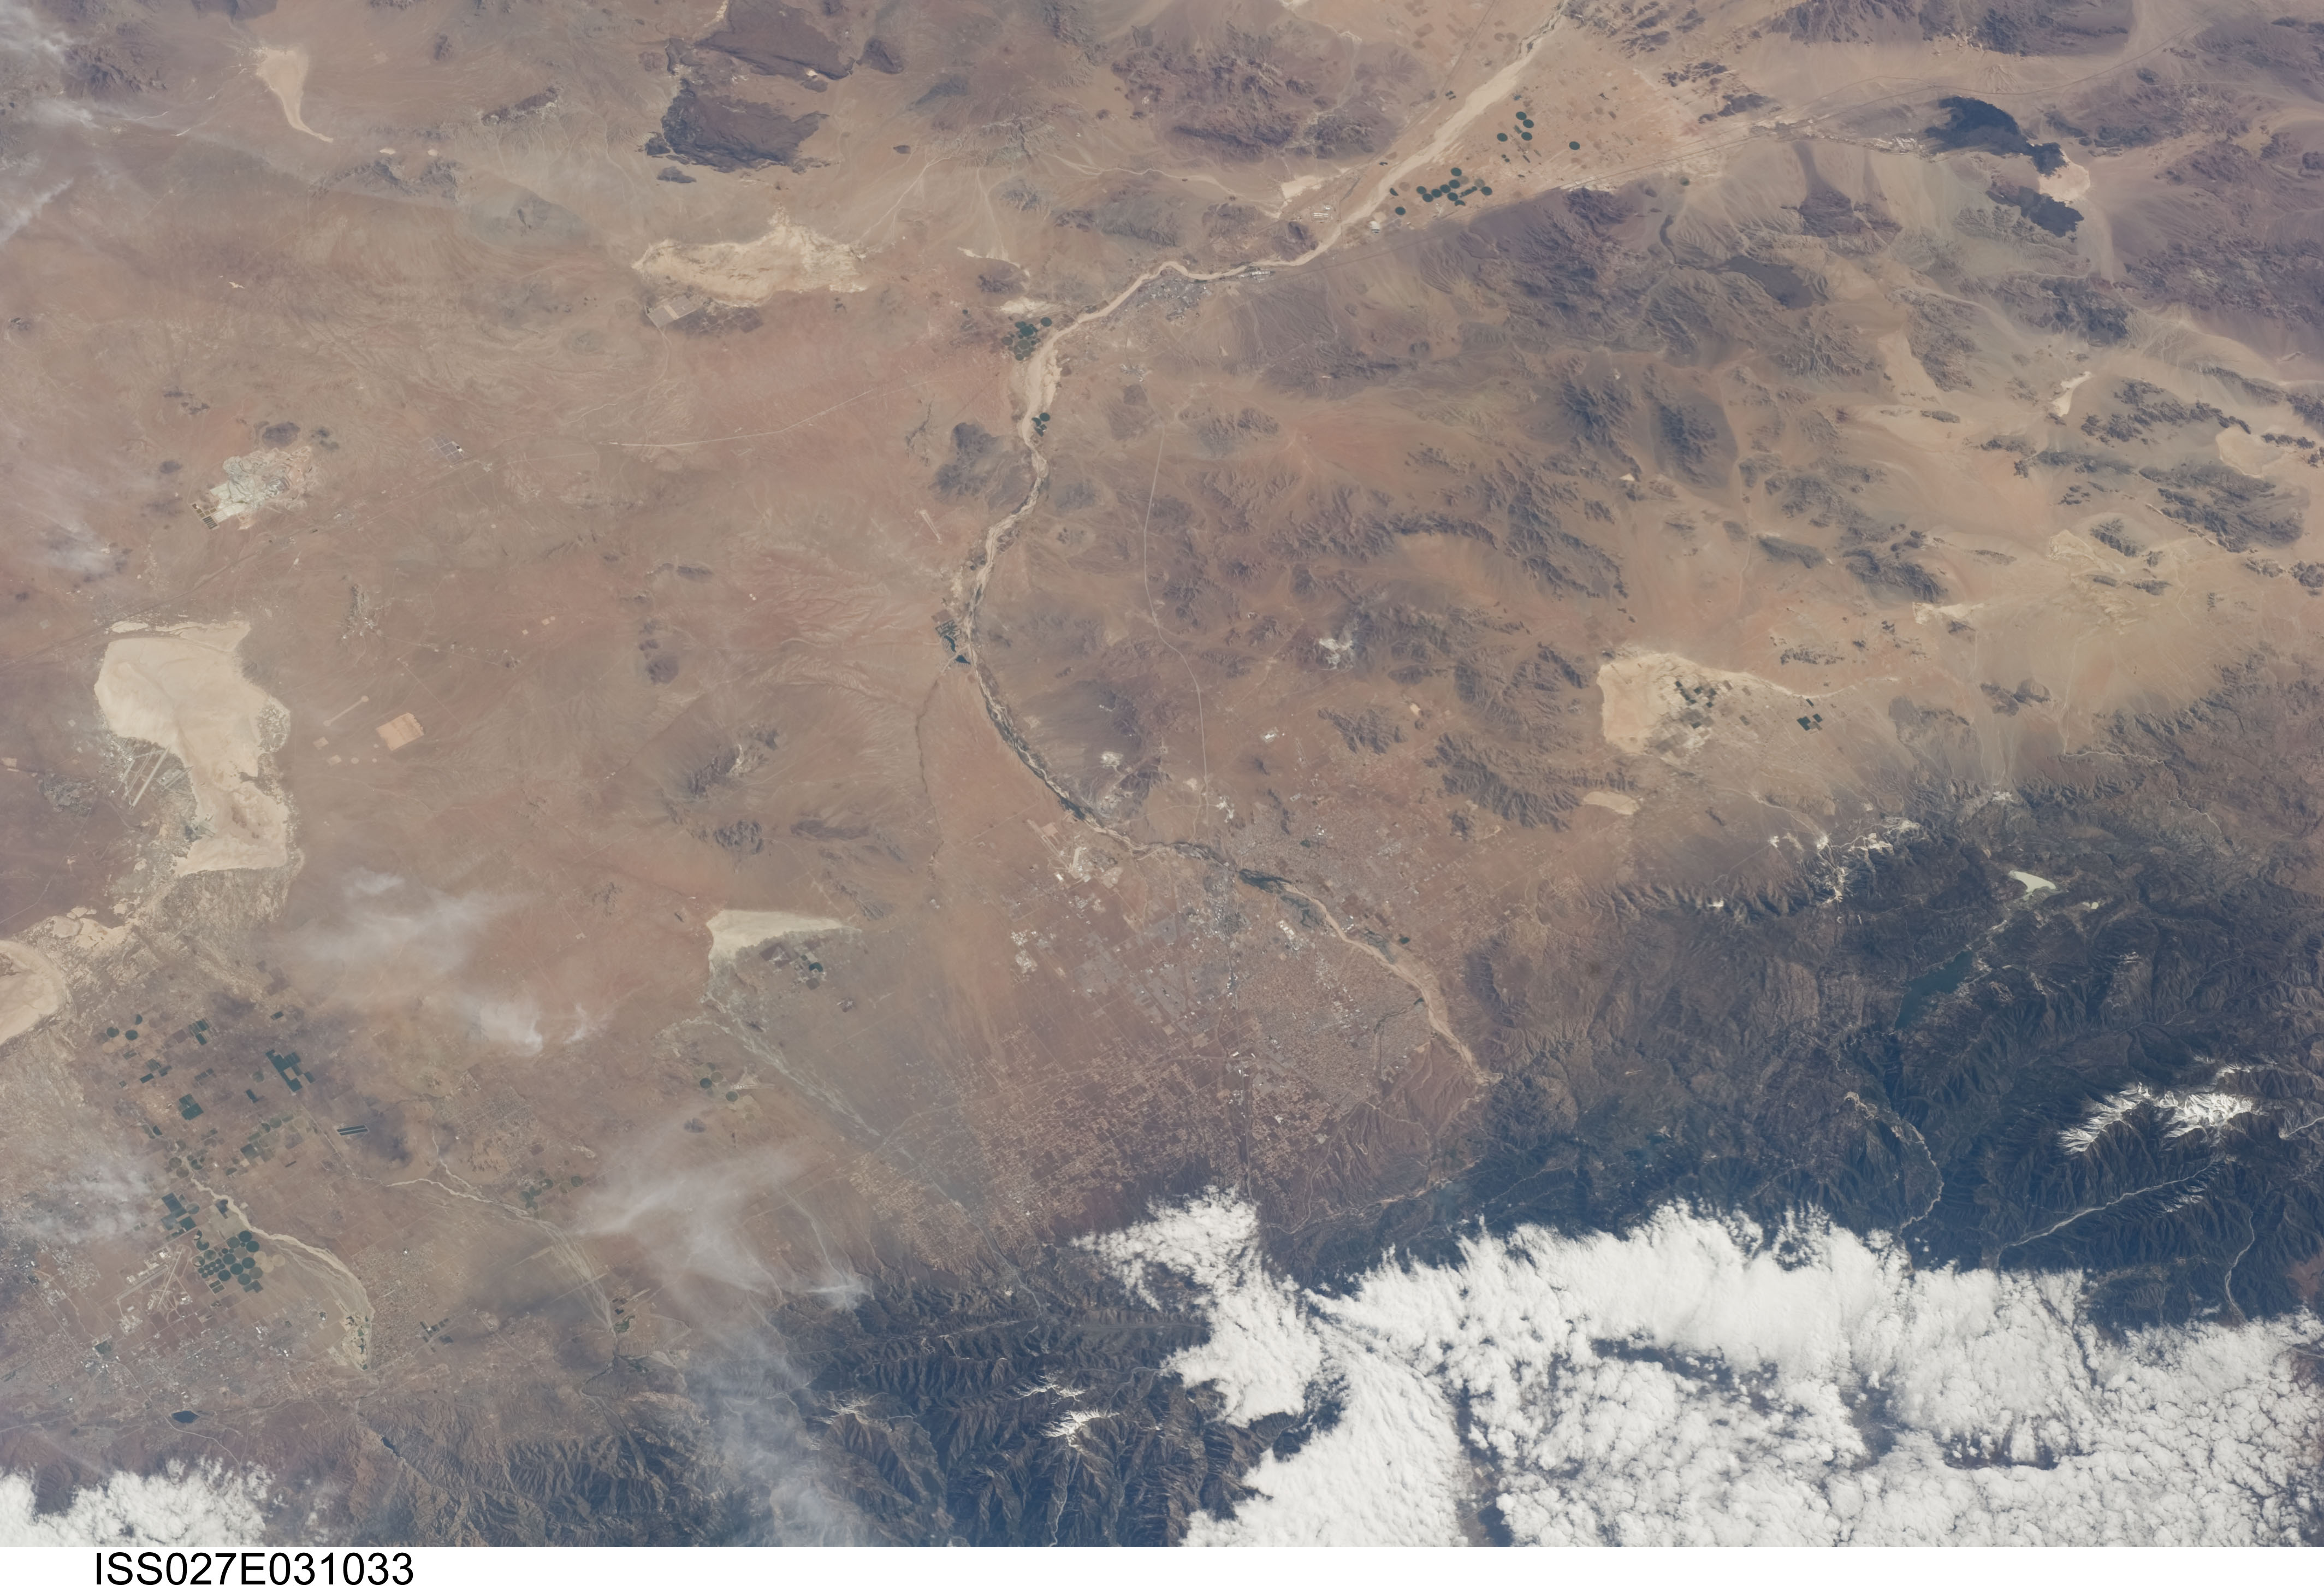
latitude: 34.6
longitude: -117.2
